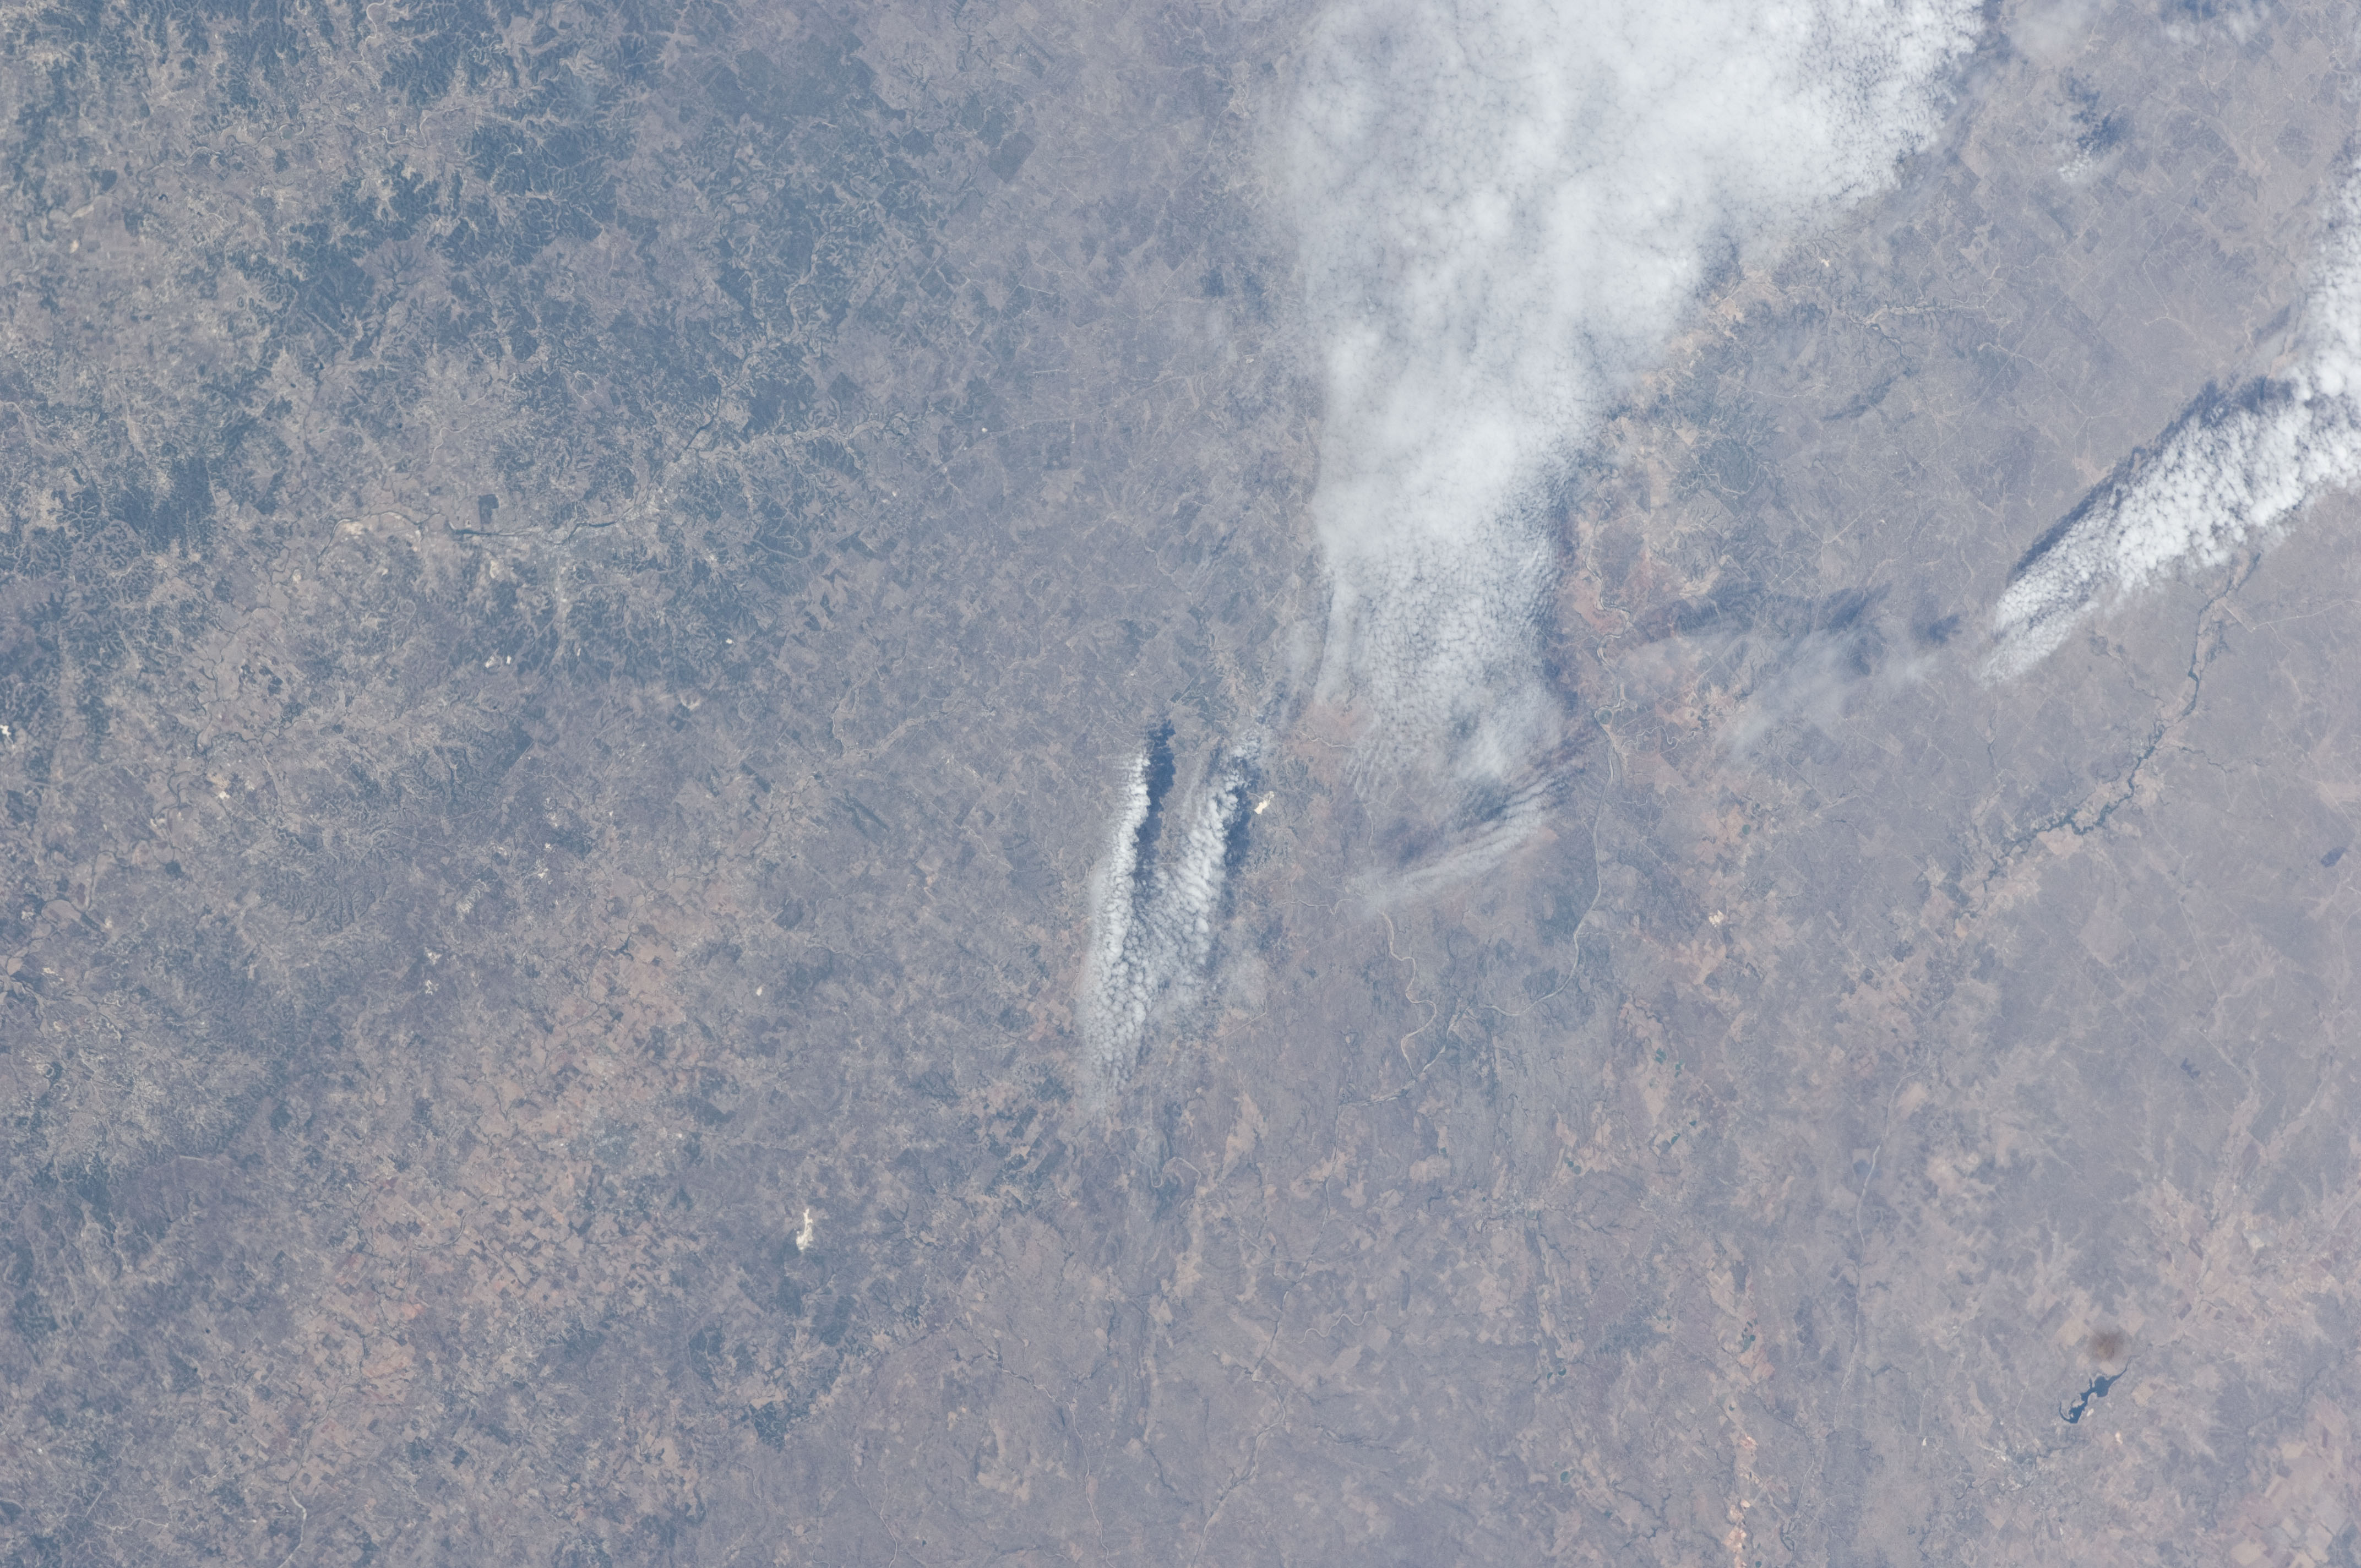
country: USA-TEXAS
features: EDWARDS PLATEAU, LLANO R., PEDERNALES R., JUNCTION-KERRVILLE AREA
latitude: 30.5
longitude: -99.0
